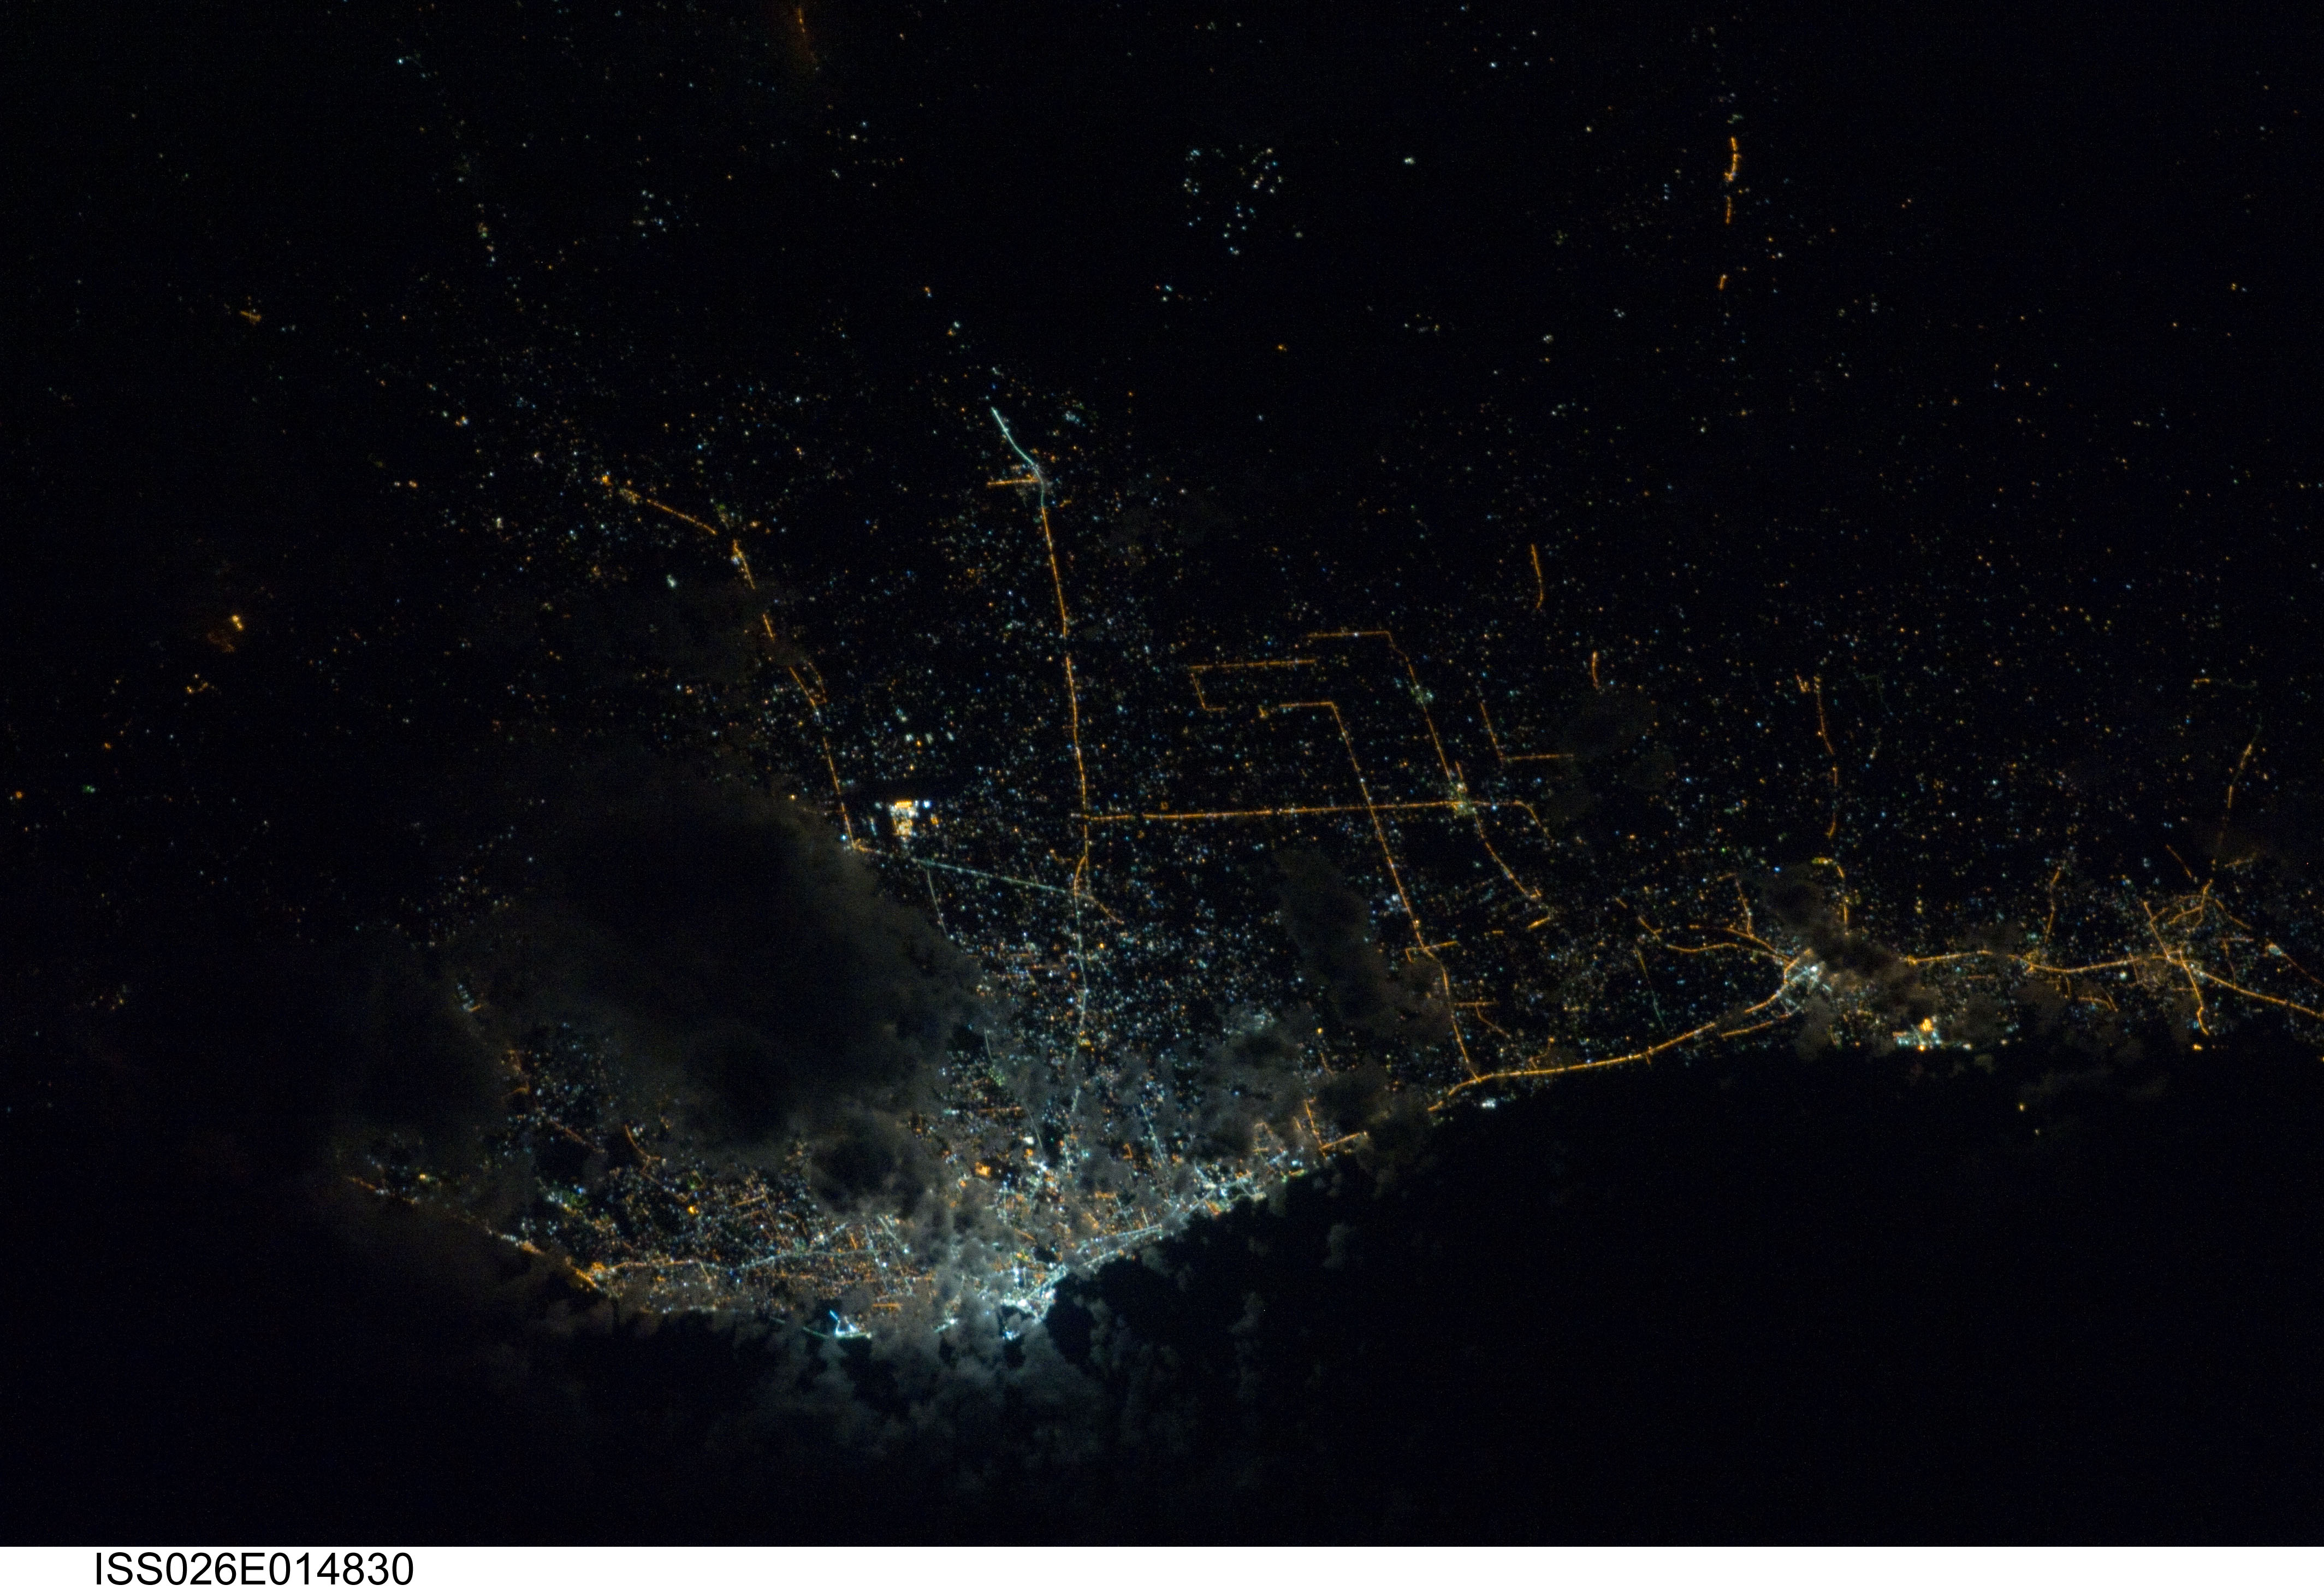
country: LIBYA
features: TRIPOLI AREA AT NIGHT
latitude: 32.6
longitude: 13.0
